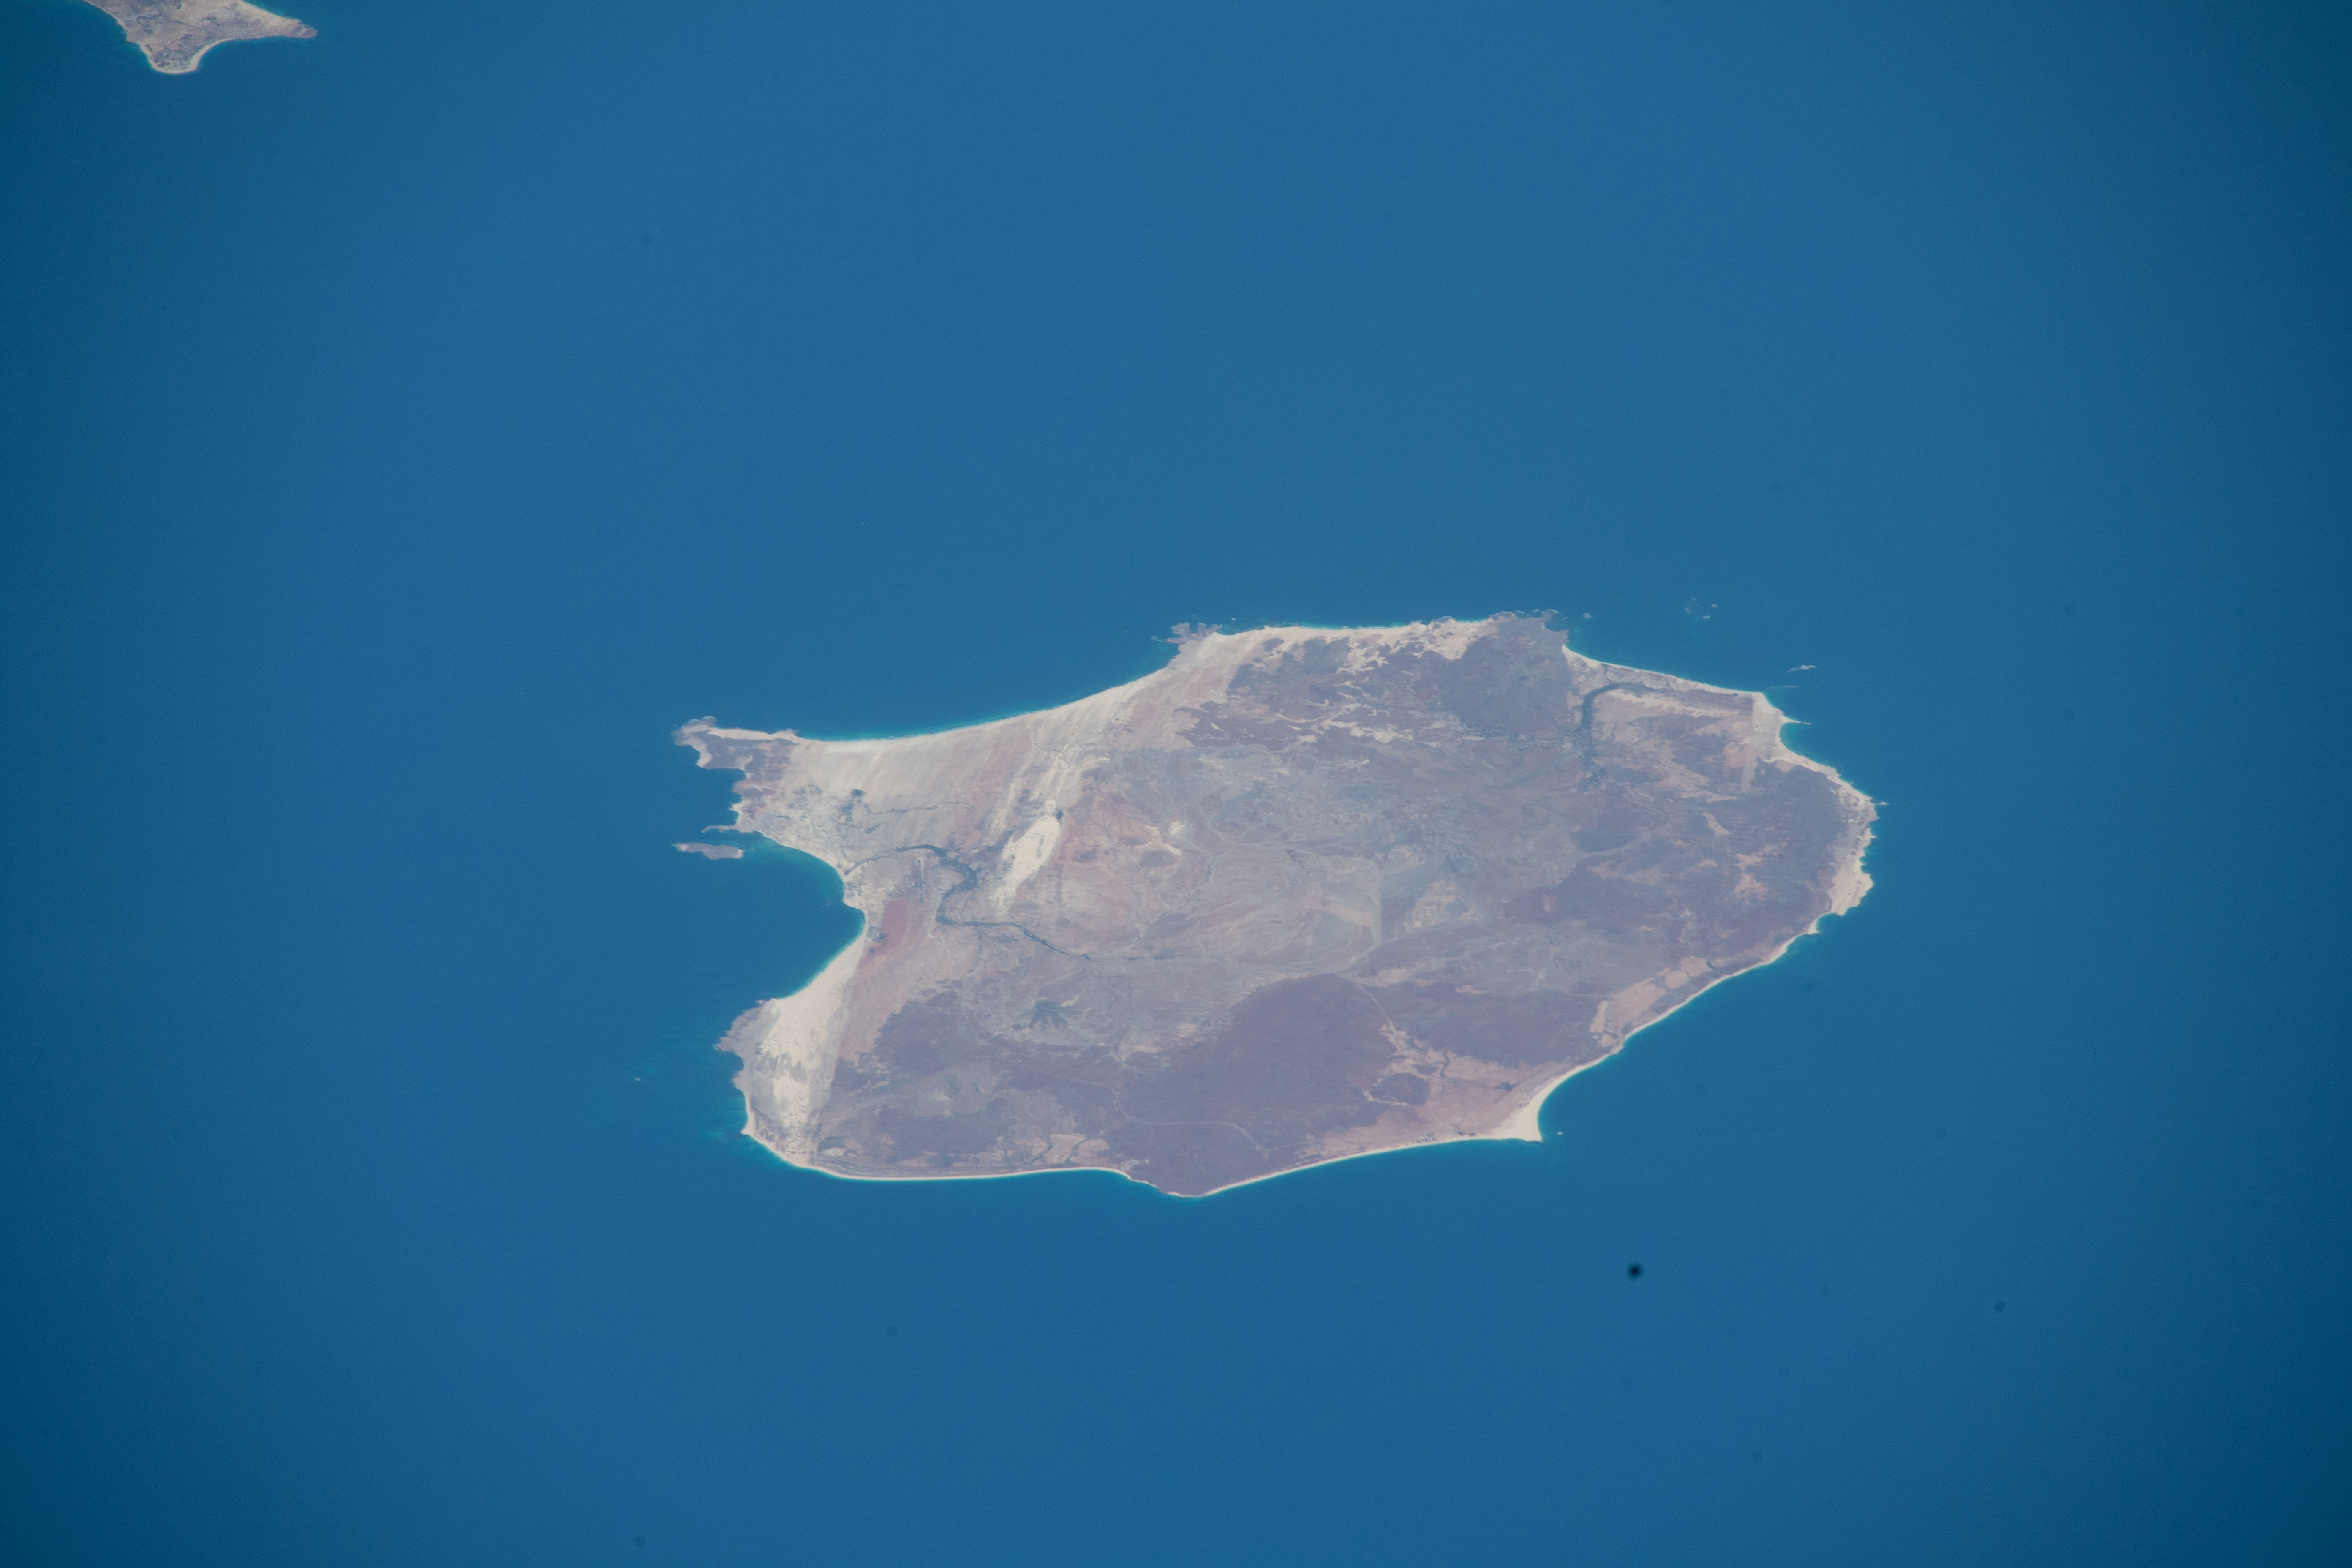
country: CAPE VERDE ISLANDS
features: RABIL AIRPORT, MONTE ESTANCIA, CHAVES BEACH
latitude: 16.1
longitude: -22.8
